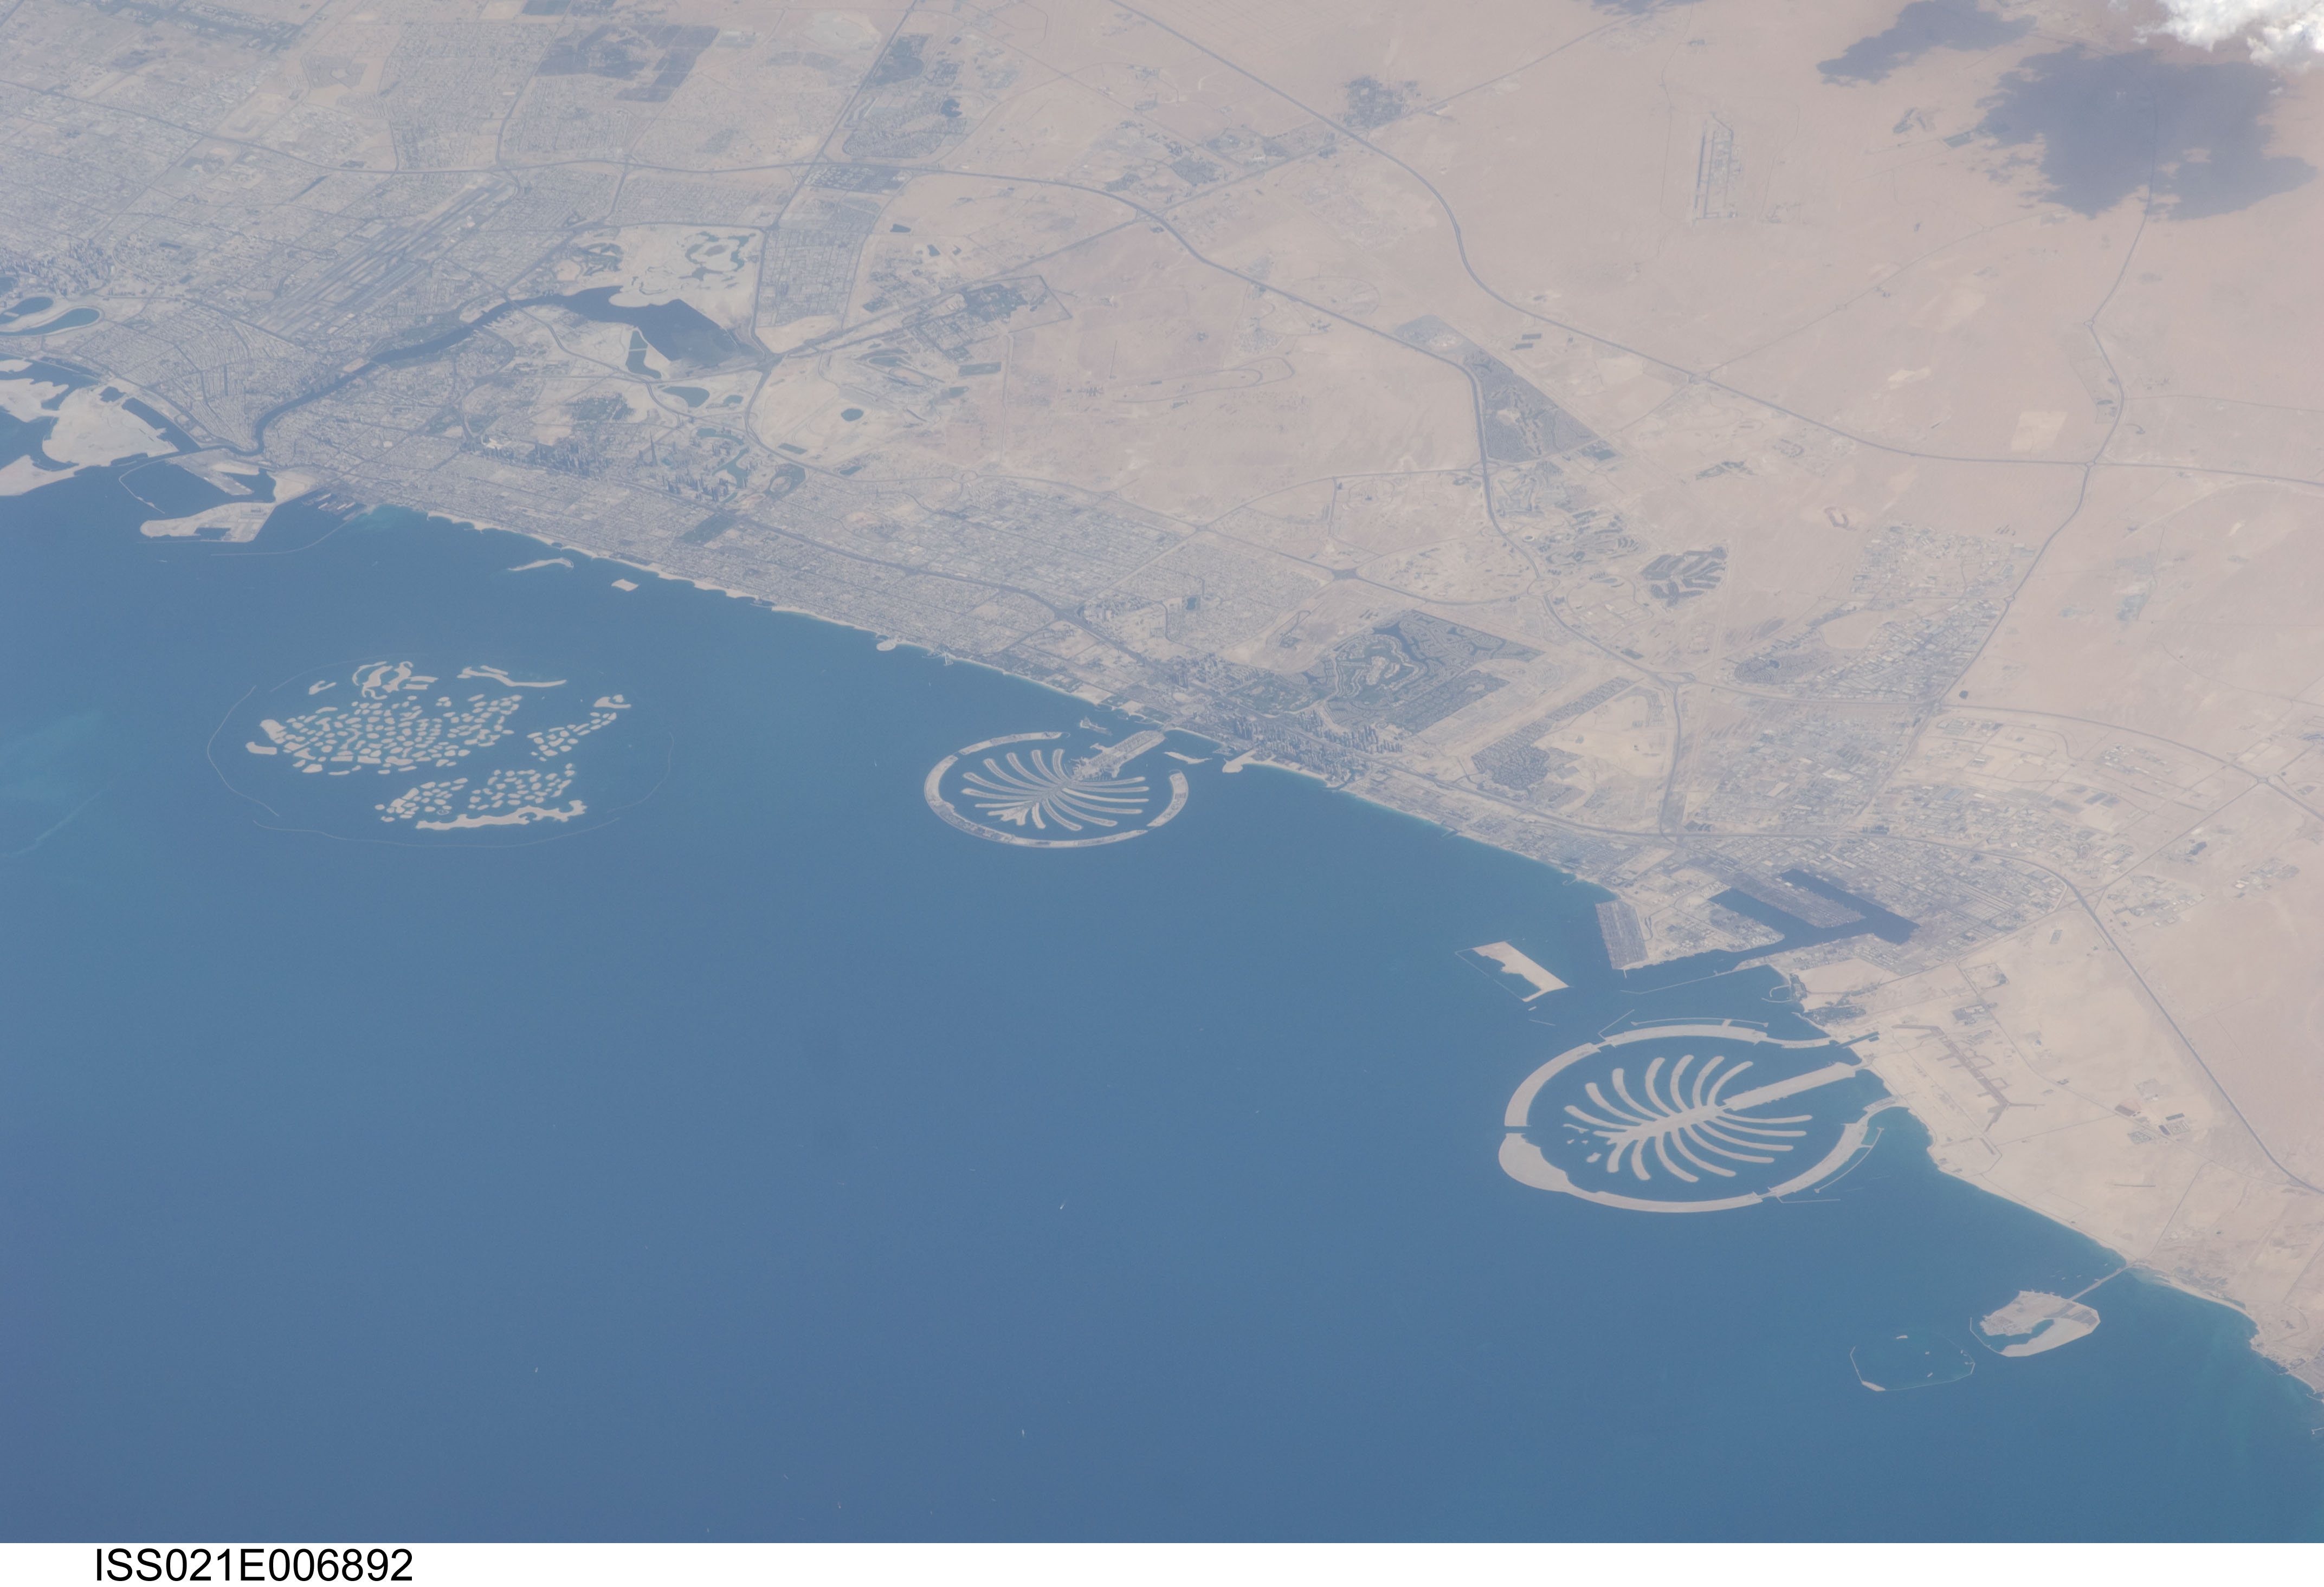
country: UNITED ARAB EMIRATES
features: AL MINHAD AIR BASE (OMDM),DUBAI UNITED ARAB EMIRATES,THE PALM JEBEL ALI,THE WORLD ISLANDS,DUBAI INTERNATIONAL AIRPORT (OMDB),THE PALM JUMEIRAH
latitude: 25.1
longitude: 55.1
